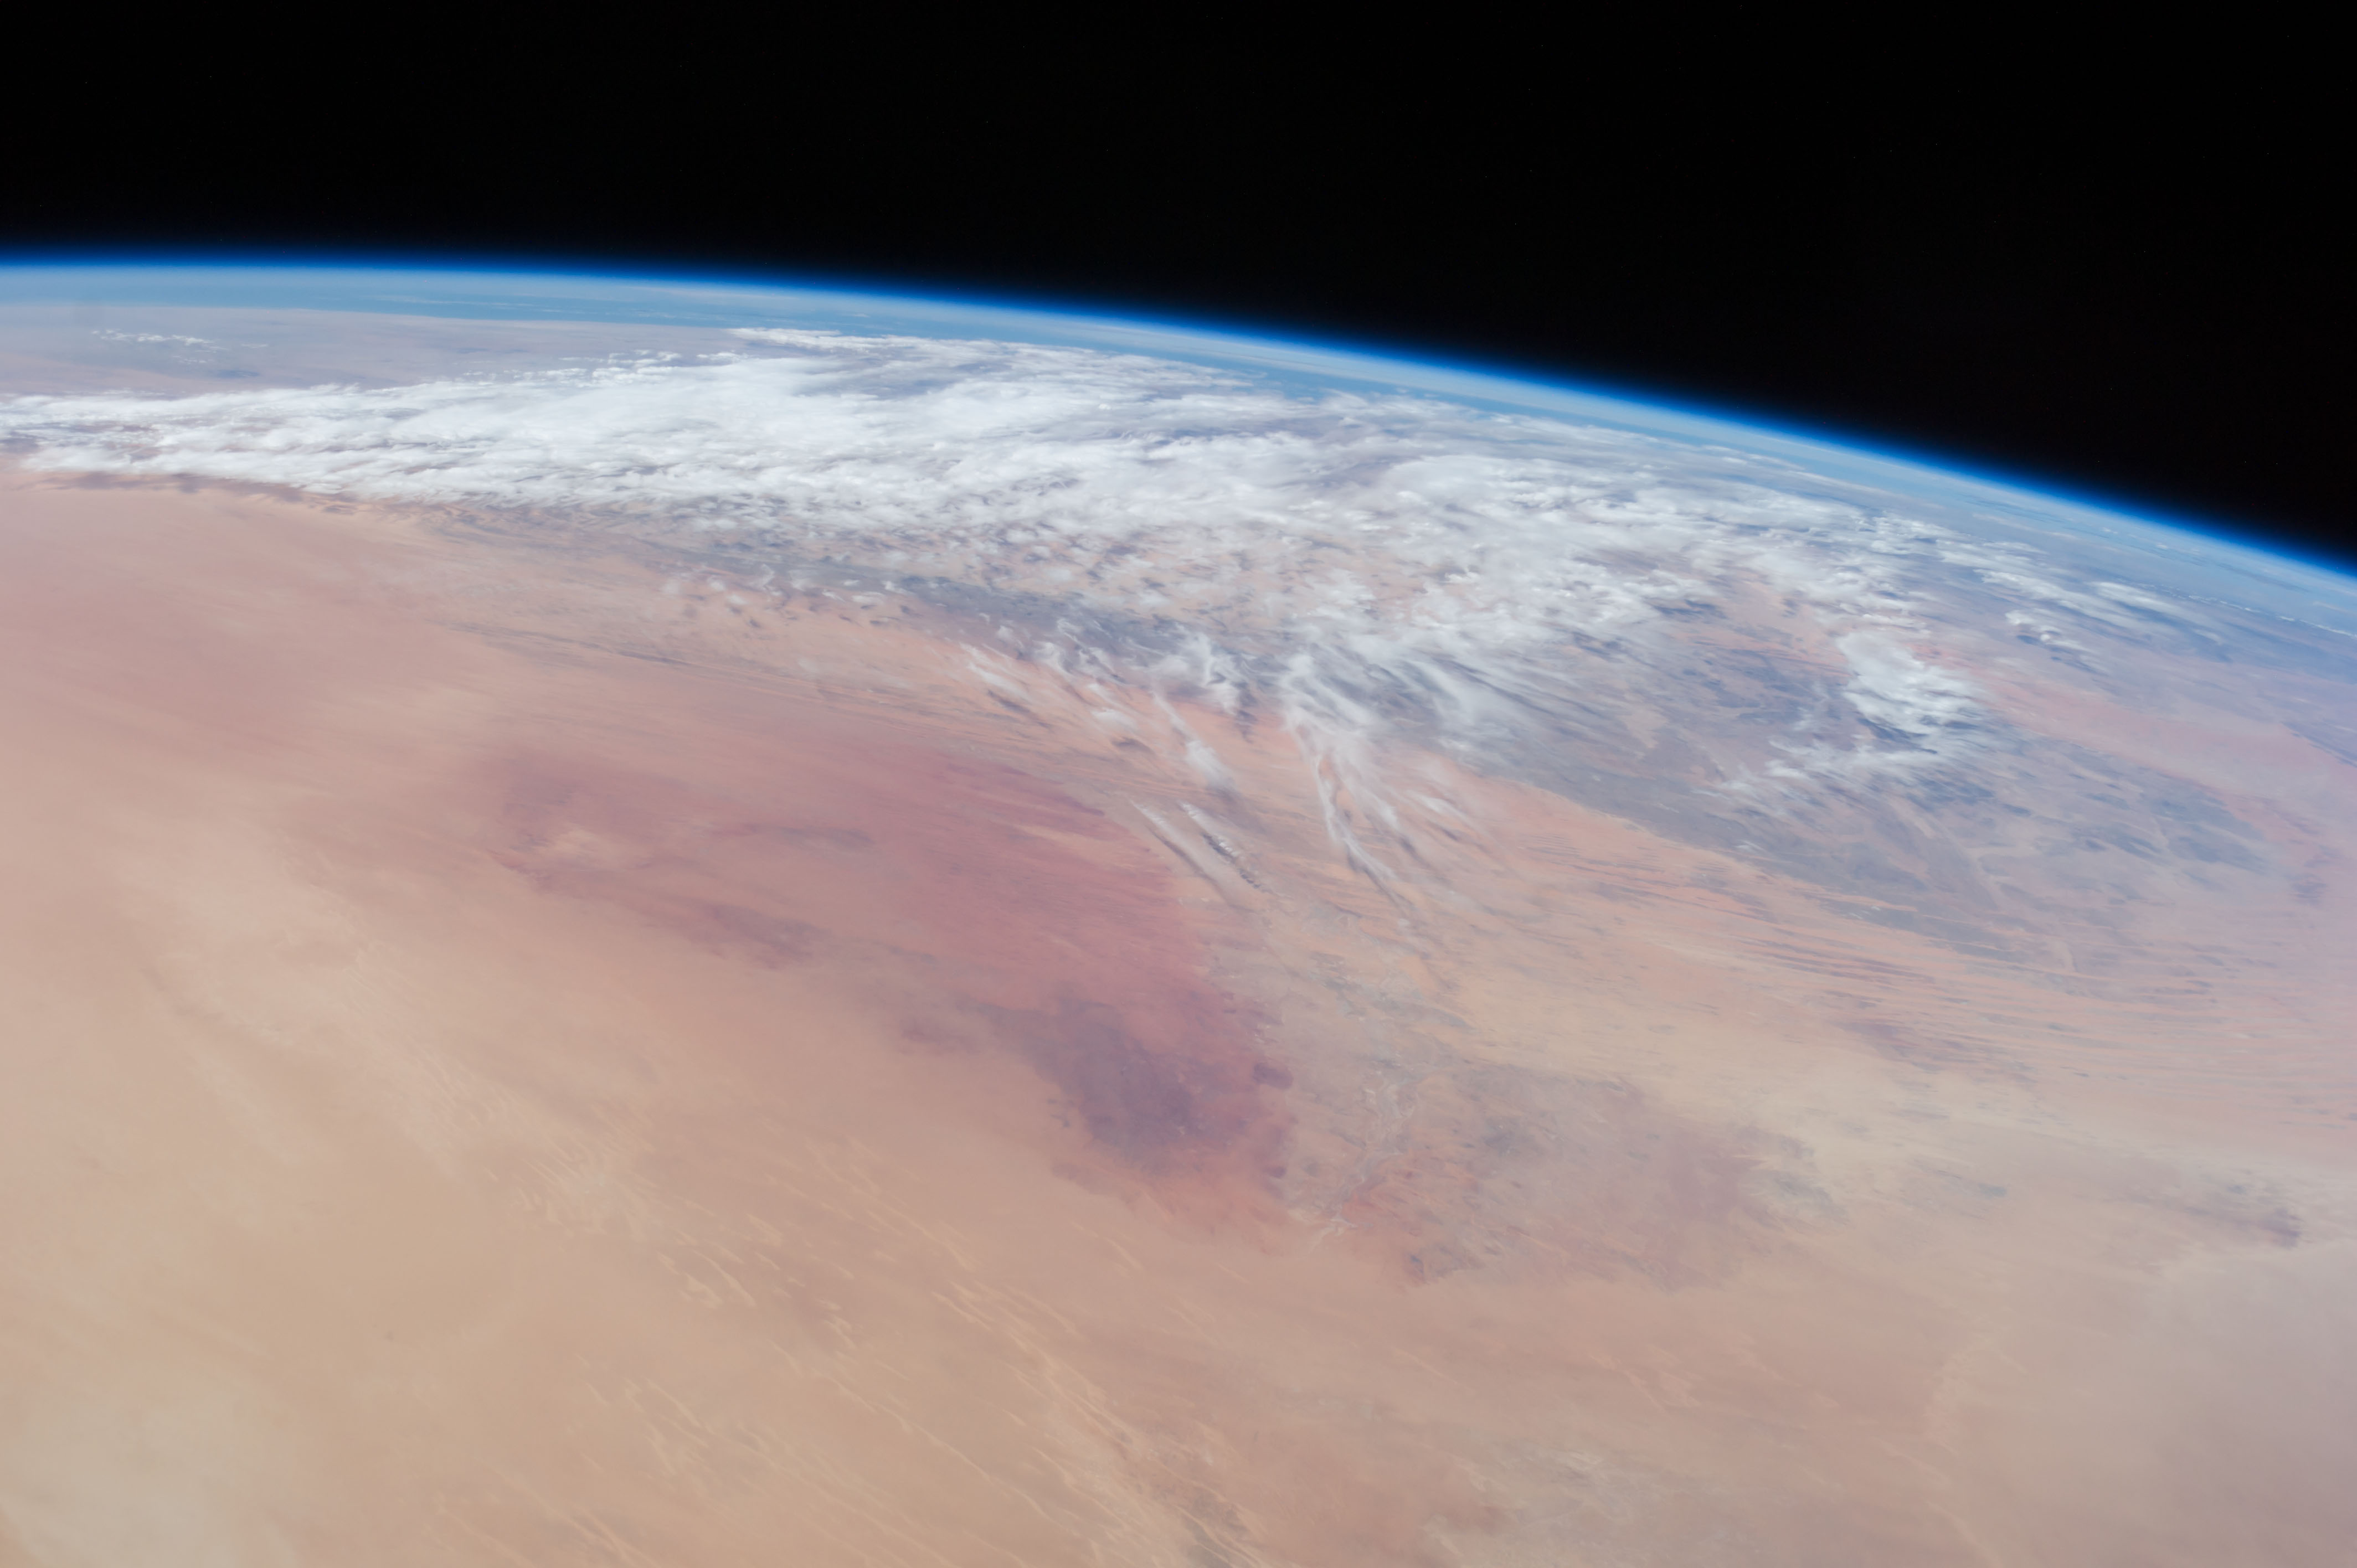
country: MALI
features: EL DJOUF DES., ERG CHECH DES., ATMOSPHERIC LIMB
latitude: 22.5
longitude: -4.0
